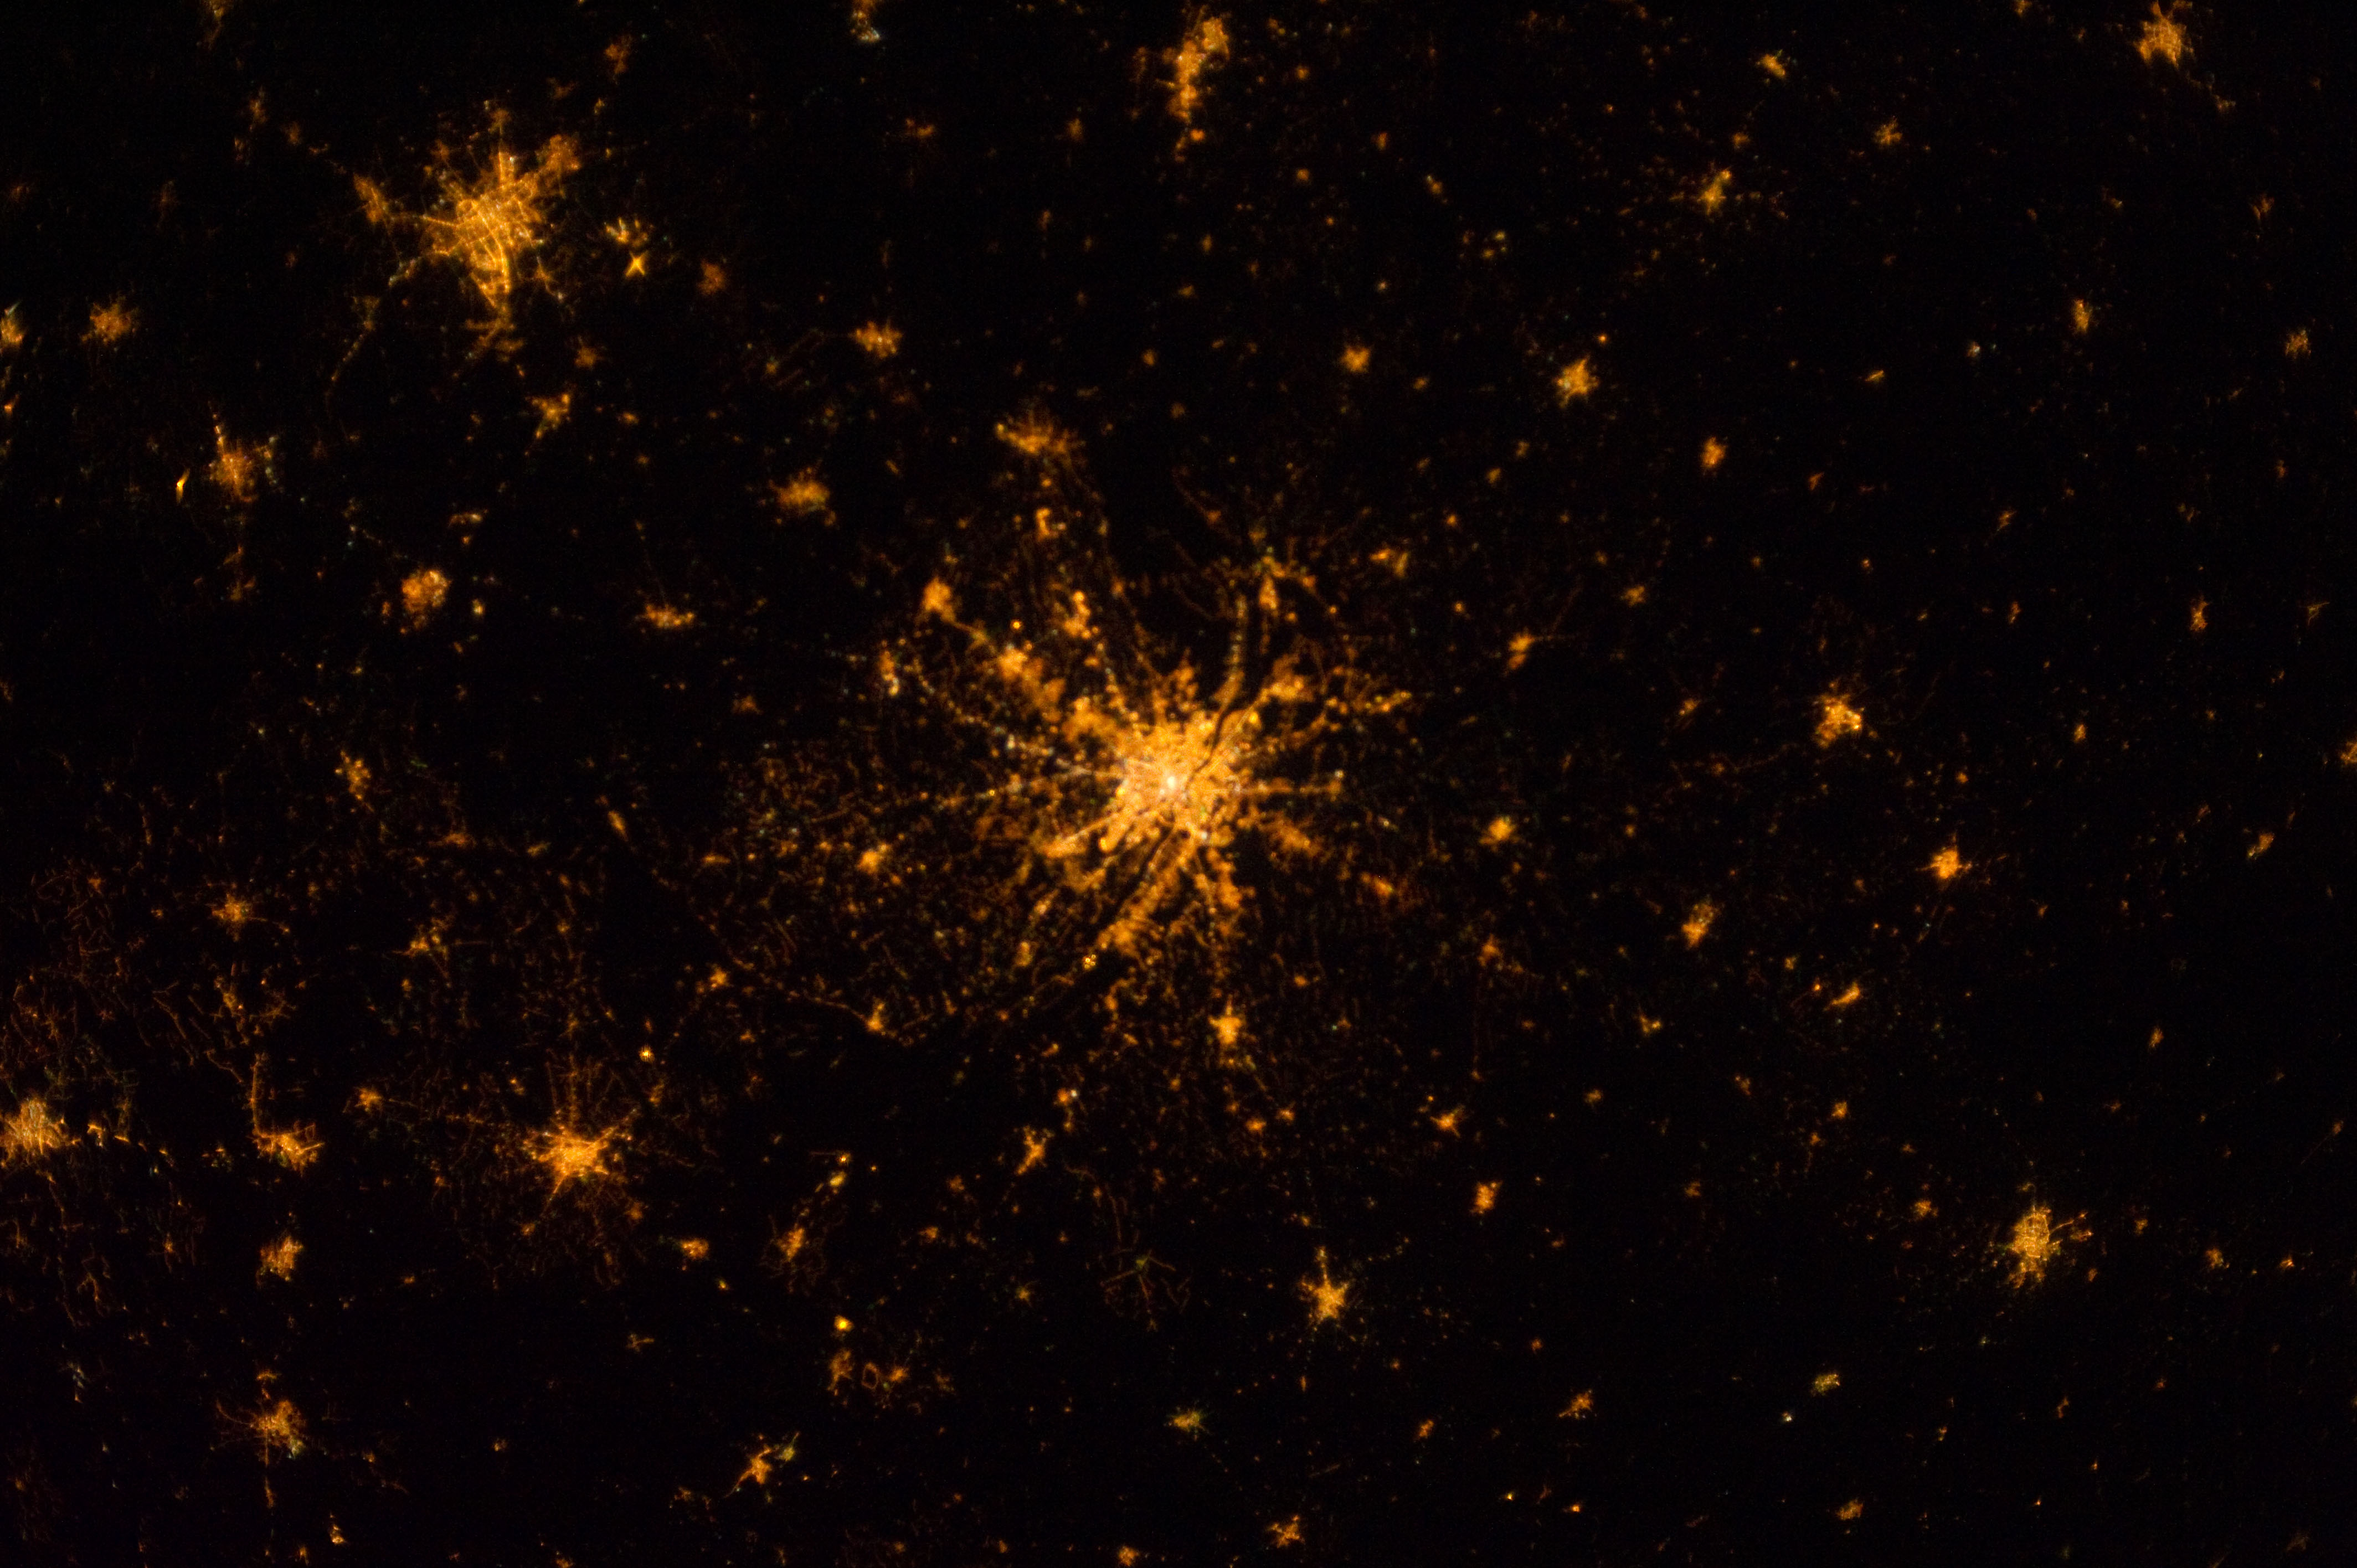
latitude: 52.2
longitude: 21.0
